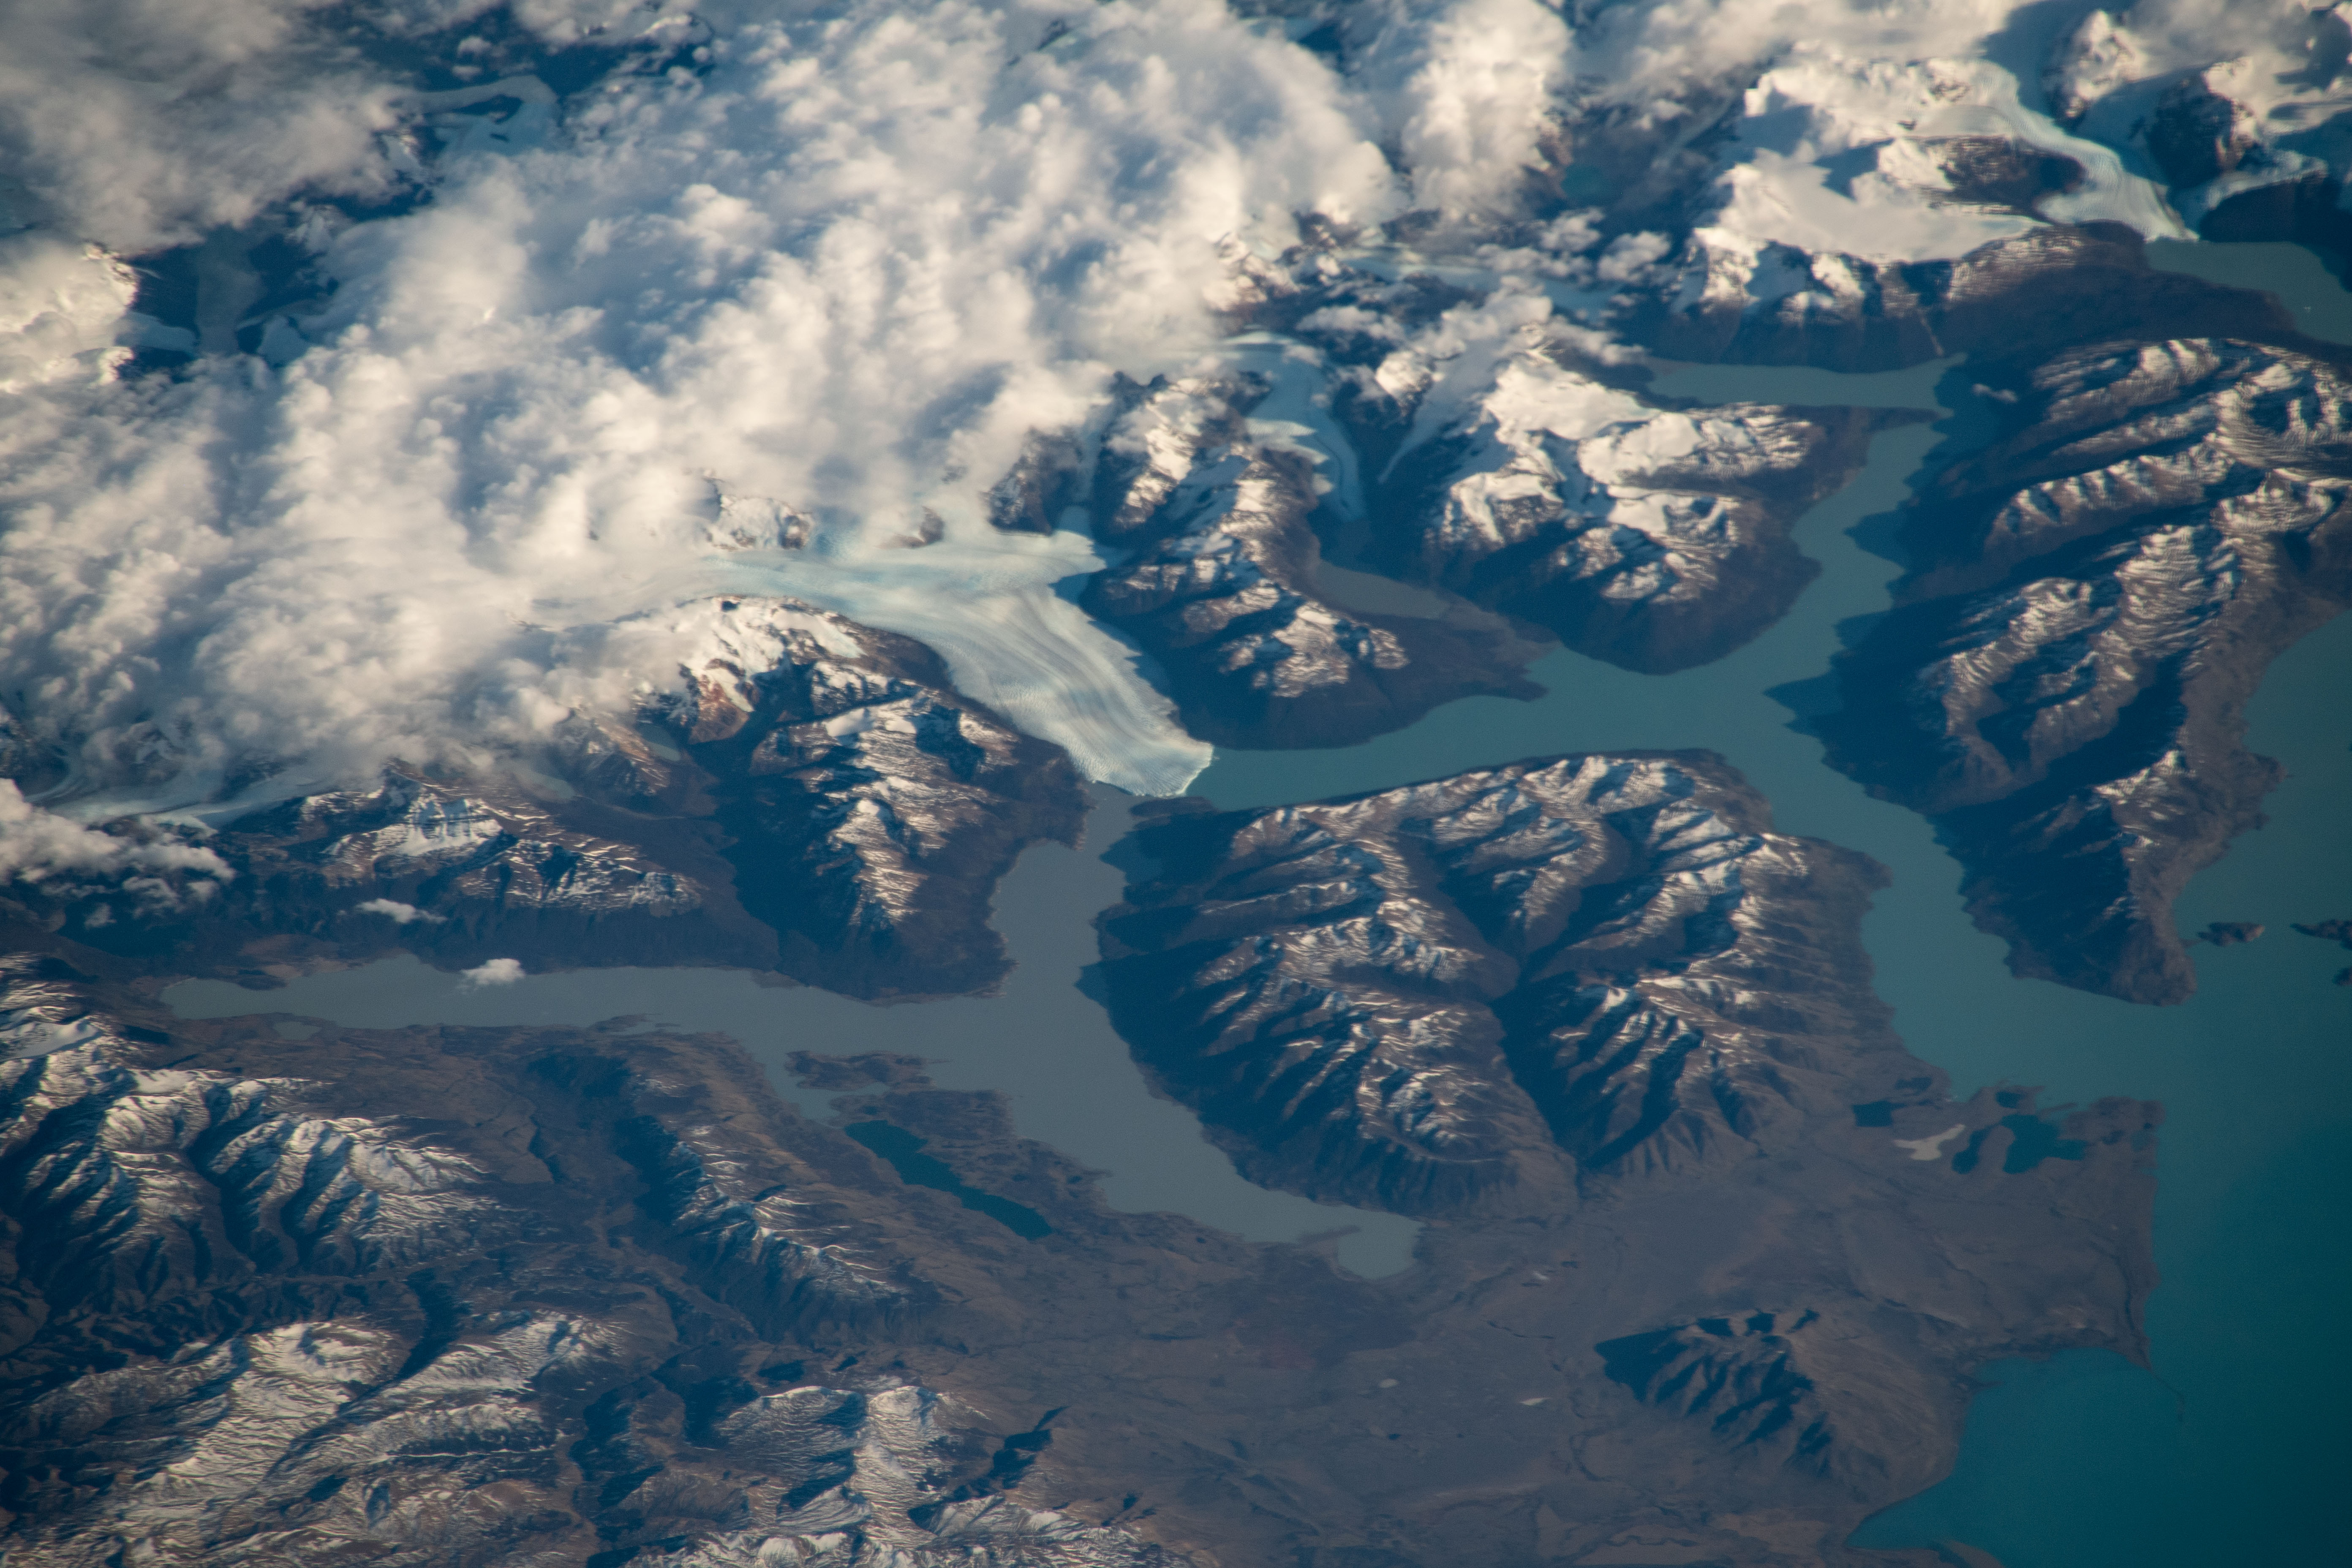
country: ARGENTINA
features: LAGO ROCA, ESTANCIA NIBEPO AIKE, GLACIAR PERITO MORENO, PARQUE NACIONAL LOS GLACIARES, PUERTO BANDERA
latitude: -50.5
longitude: -73.1
